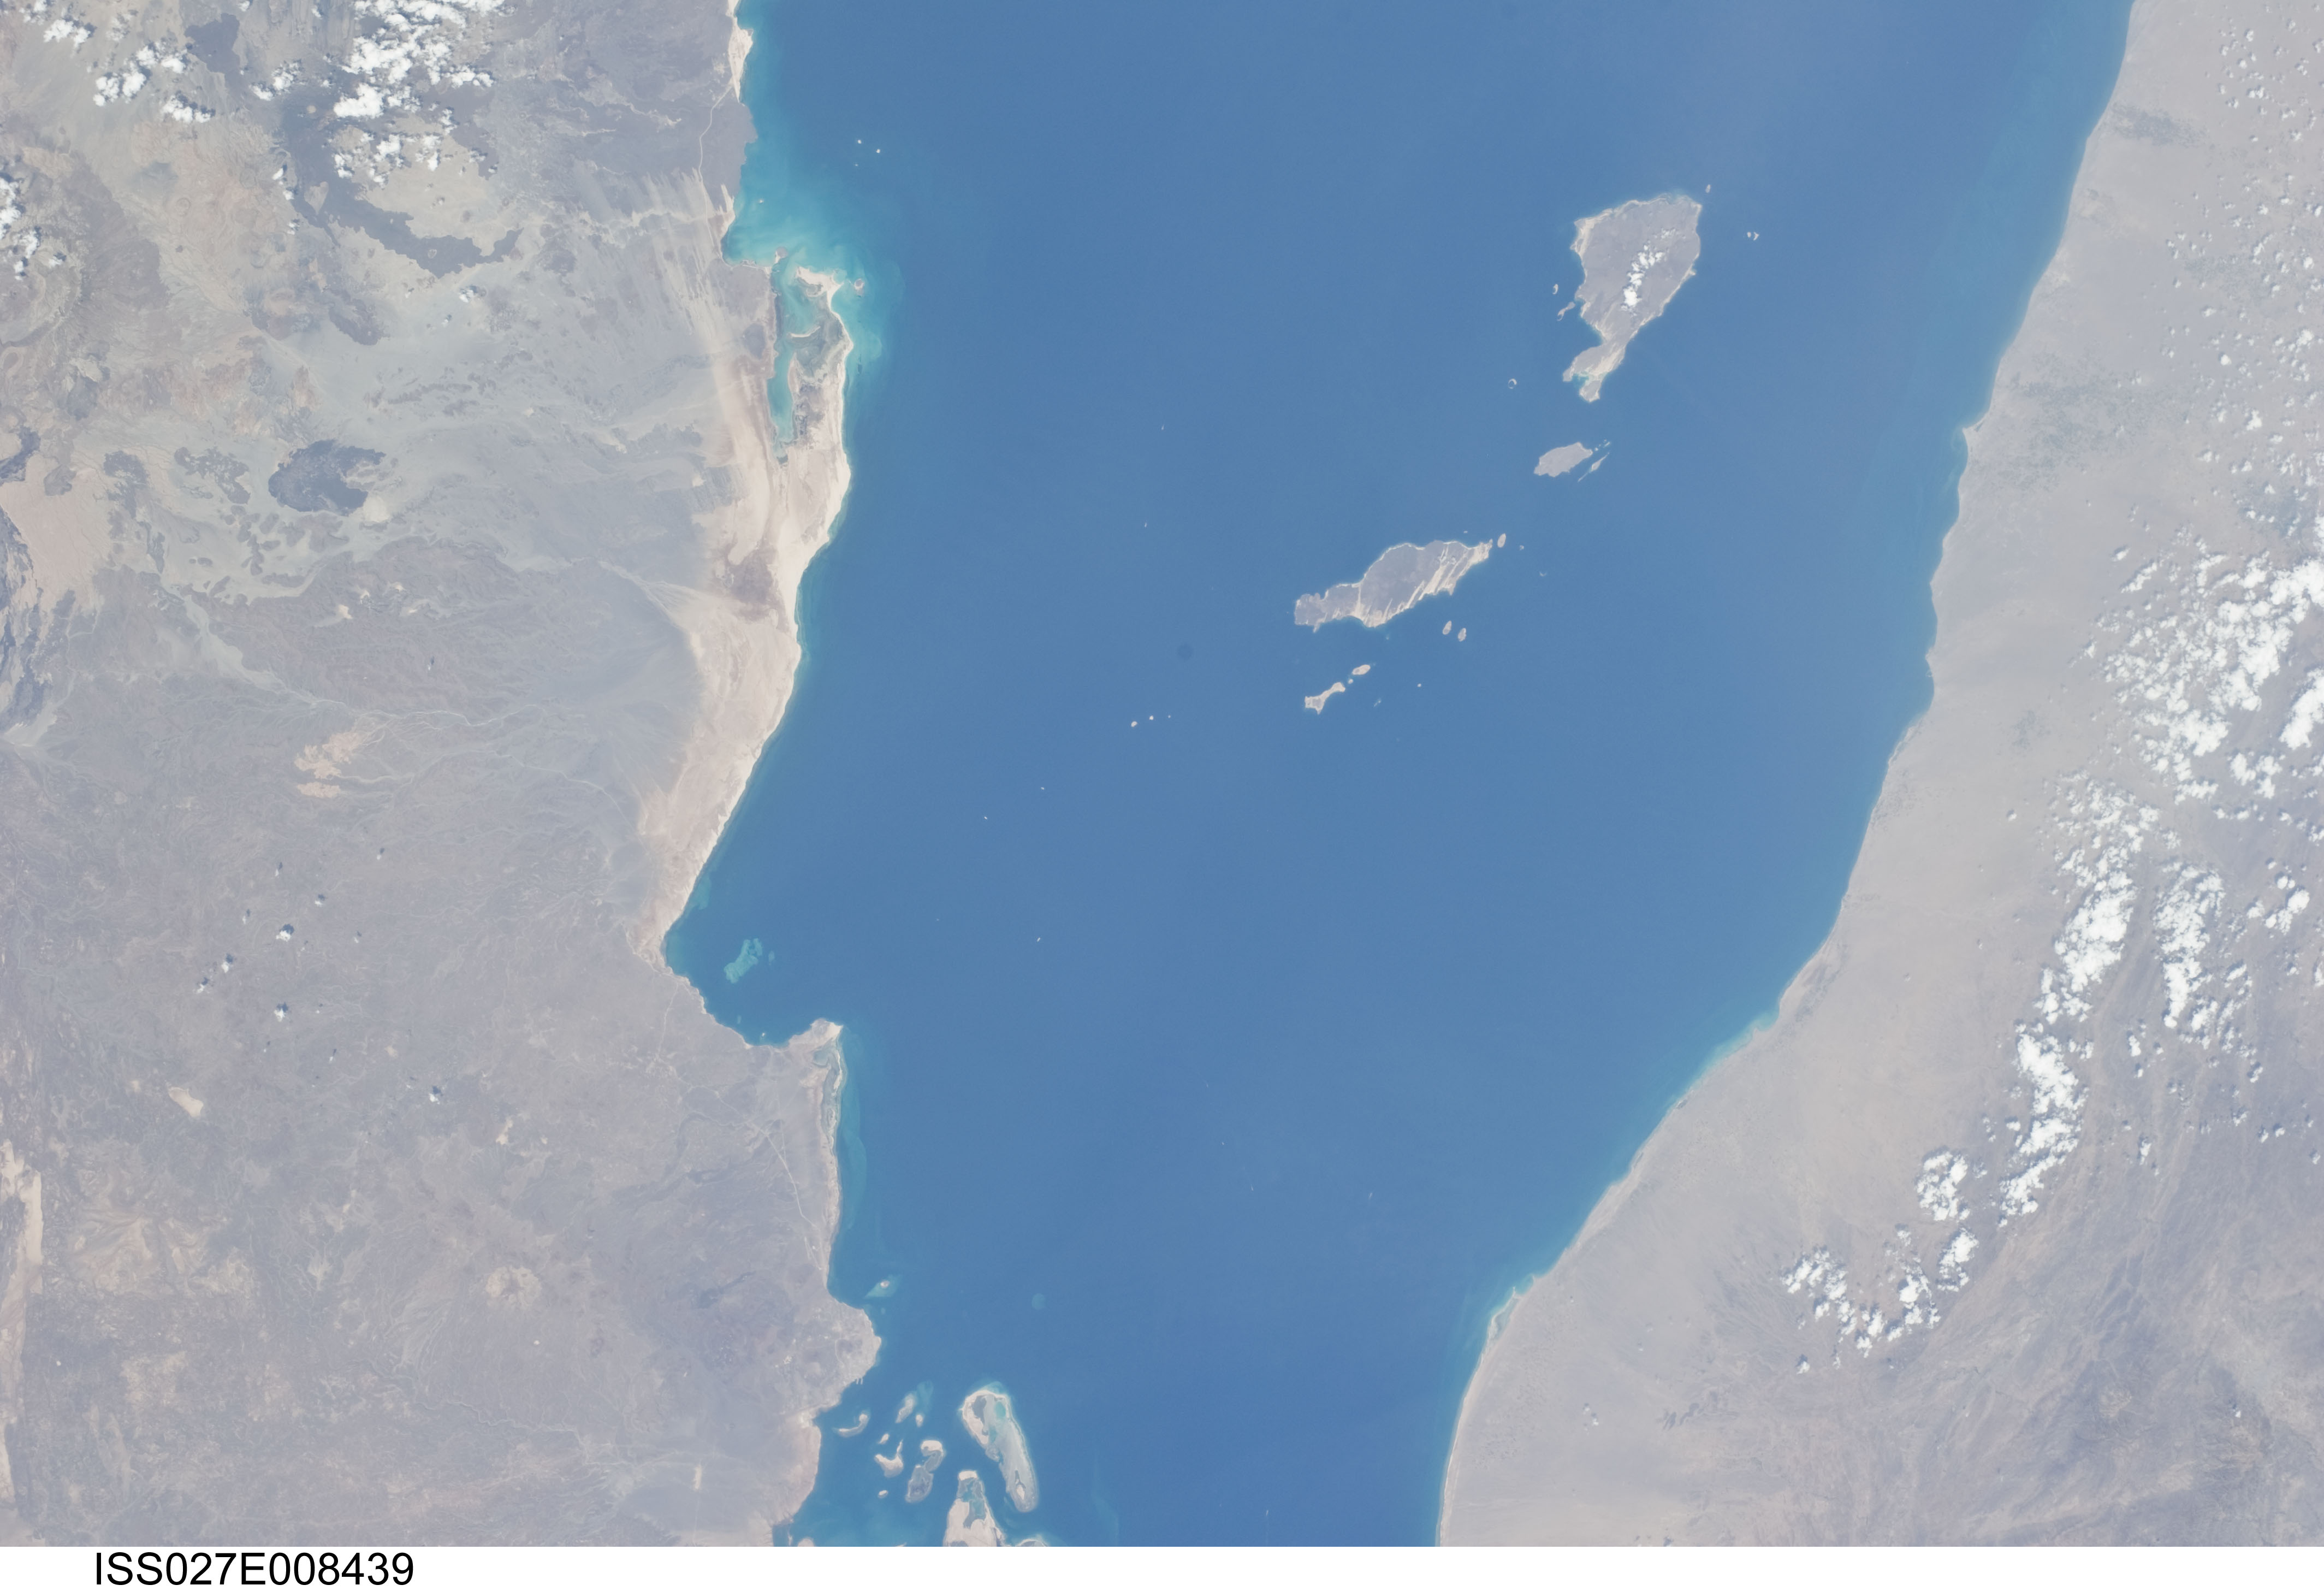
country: YEMEN
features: JAZIRAT JABAL ZUQAR, ASSAB, ERITREA
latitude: 13.5
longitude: 42.7
